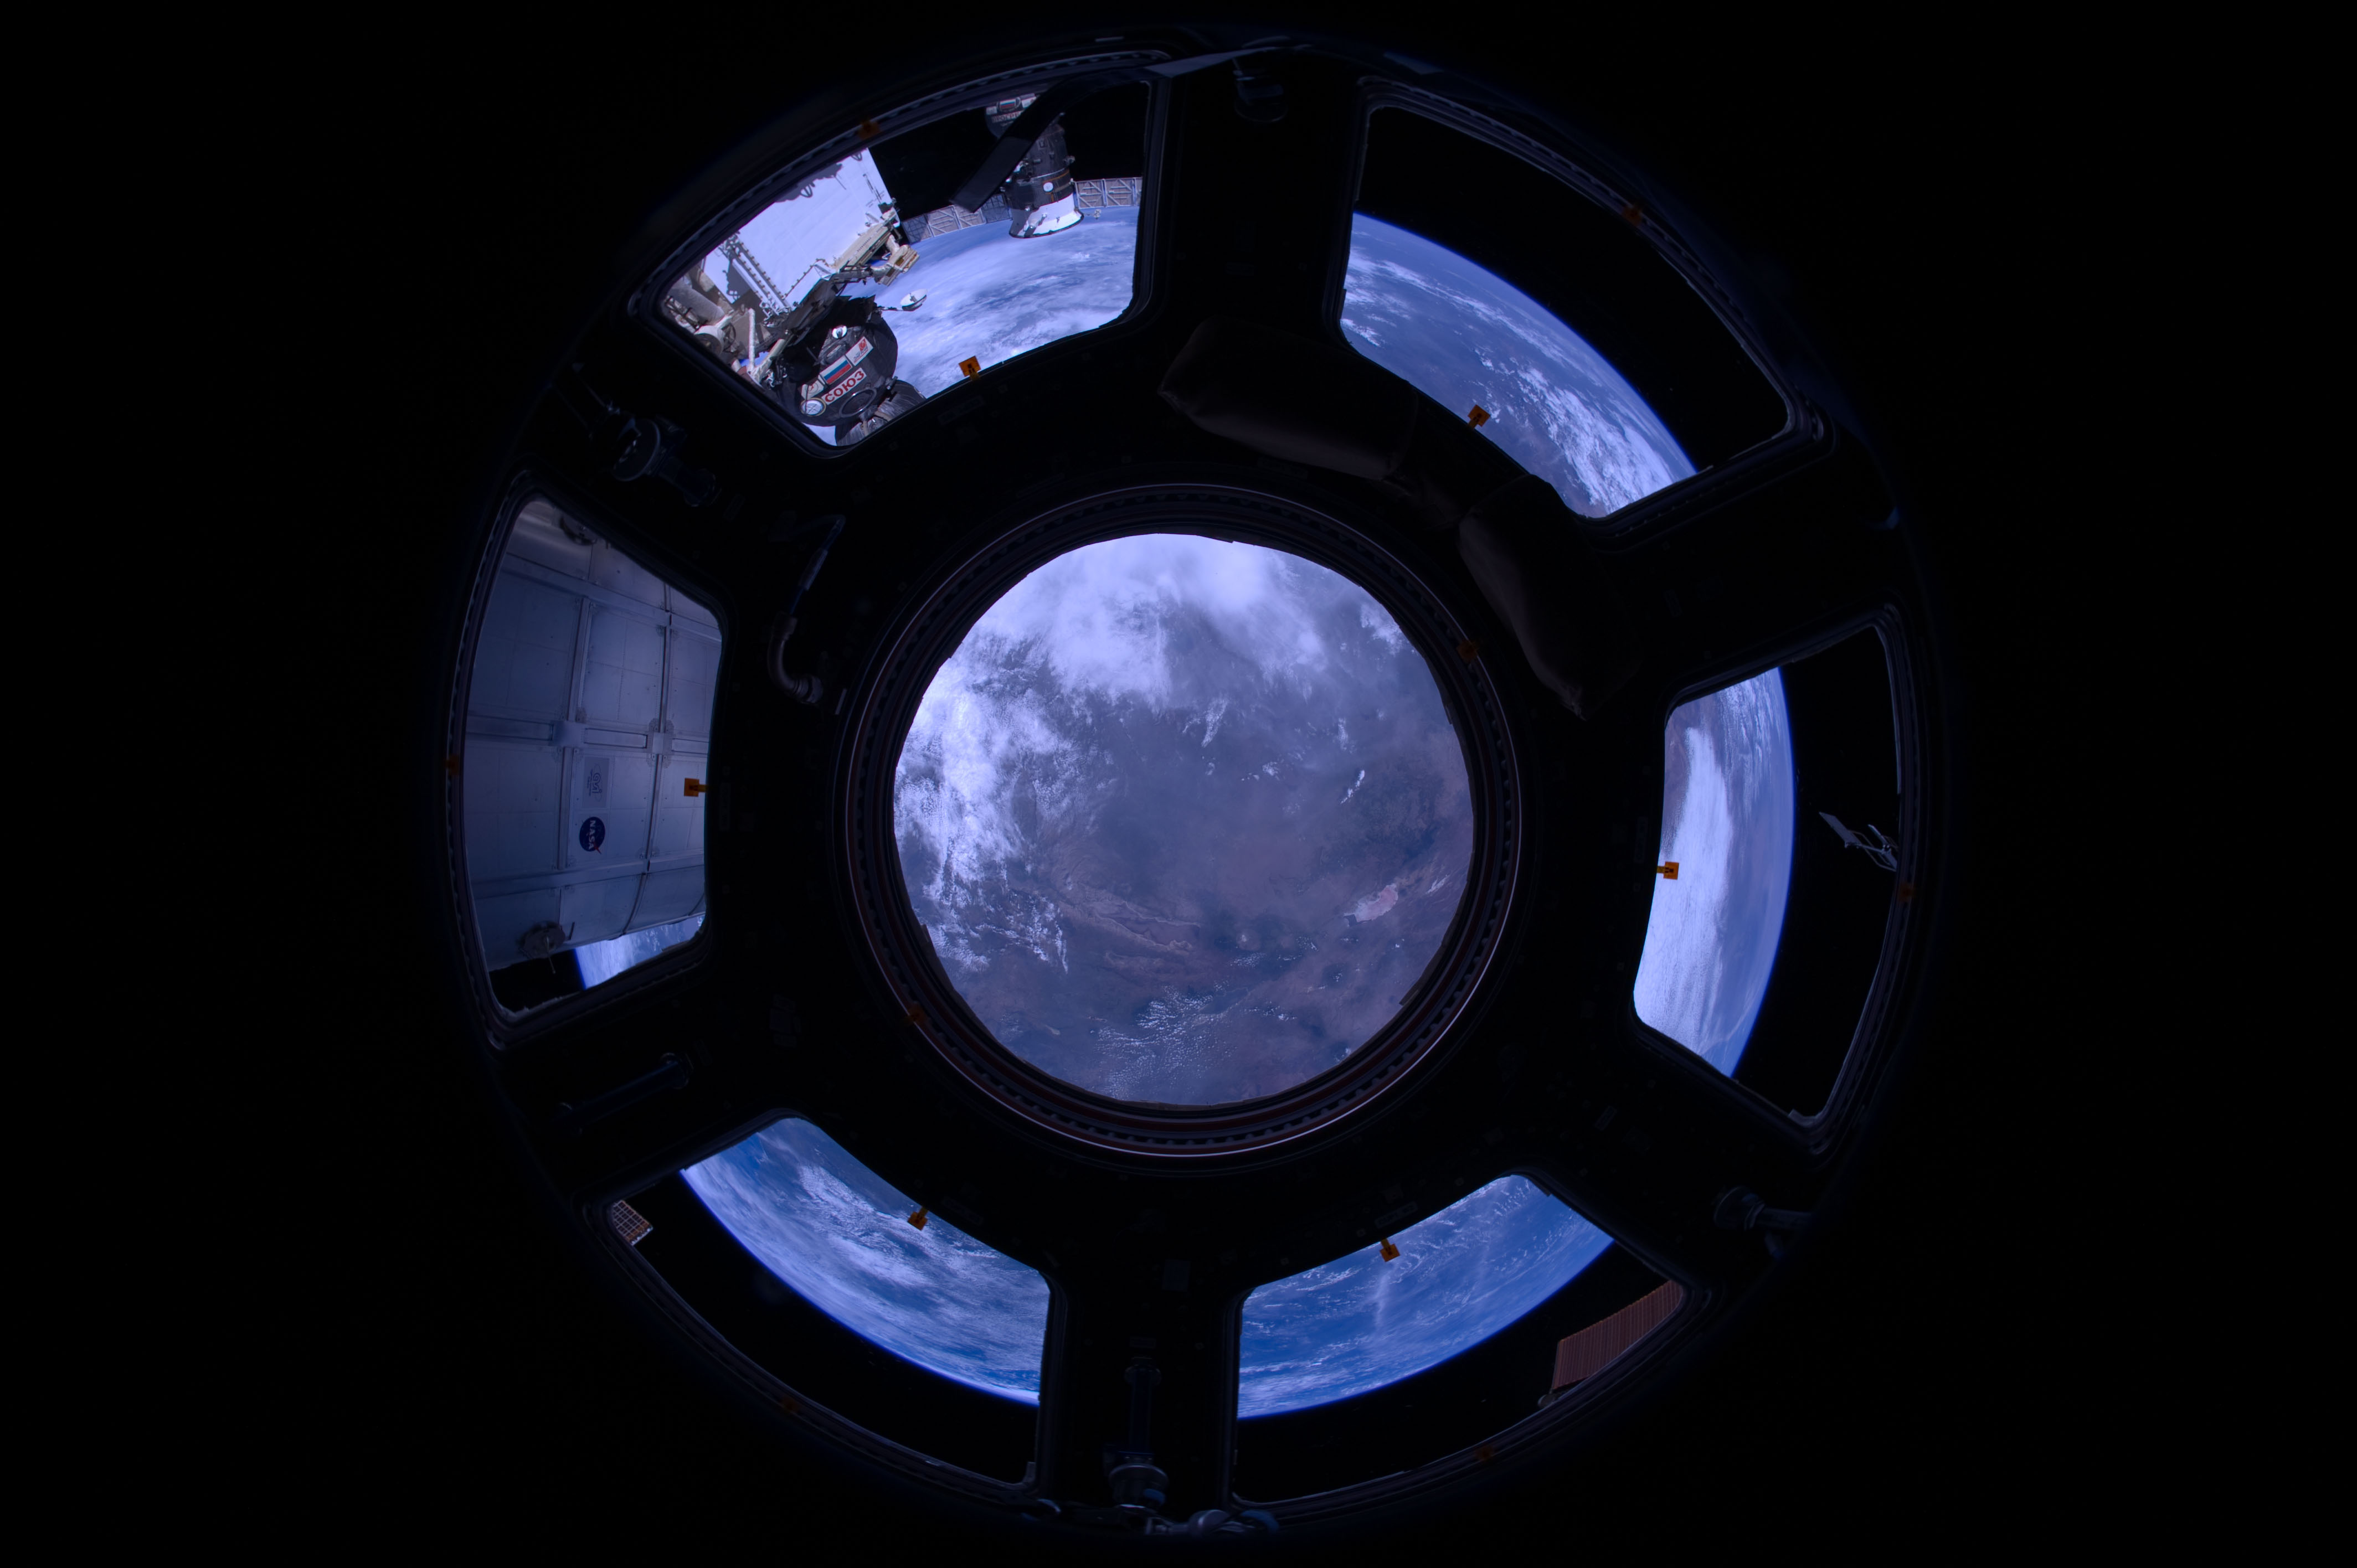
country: TANZANIA
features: L. EYASI, L. NATRON, NGORONGORO CRATER
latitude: -3.0
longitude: 35.0
